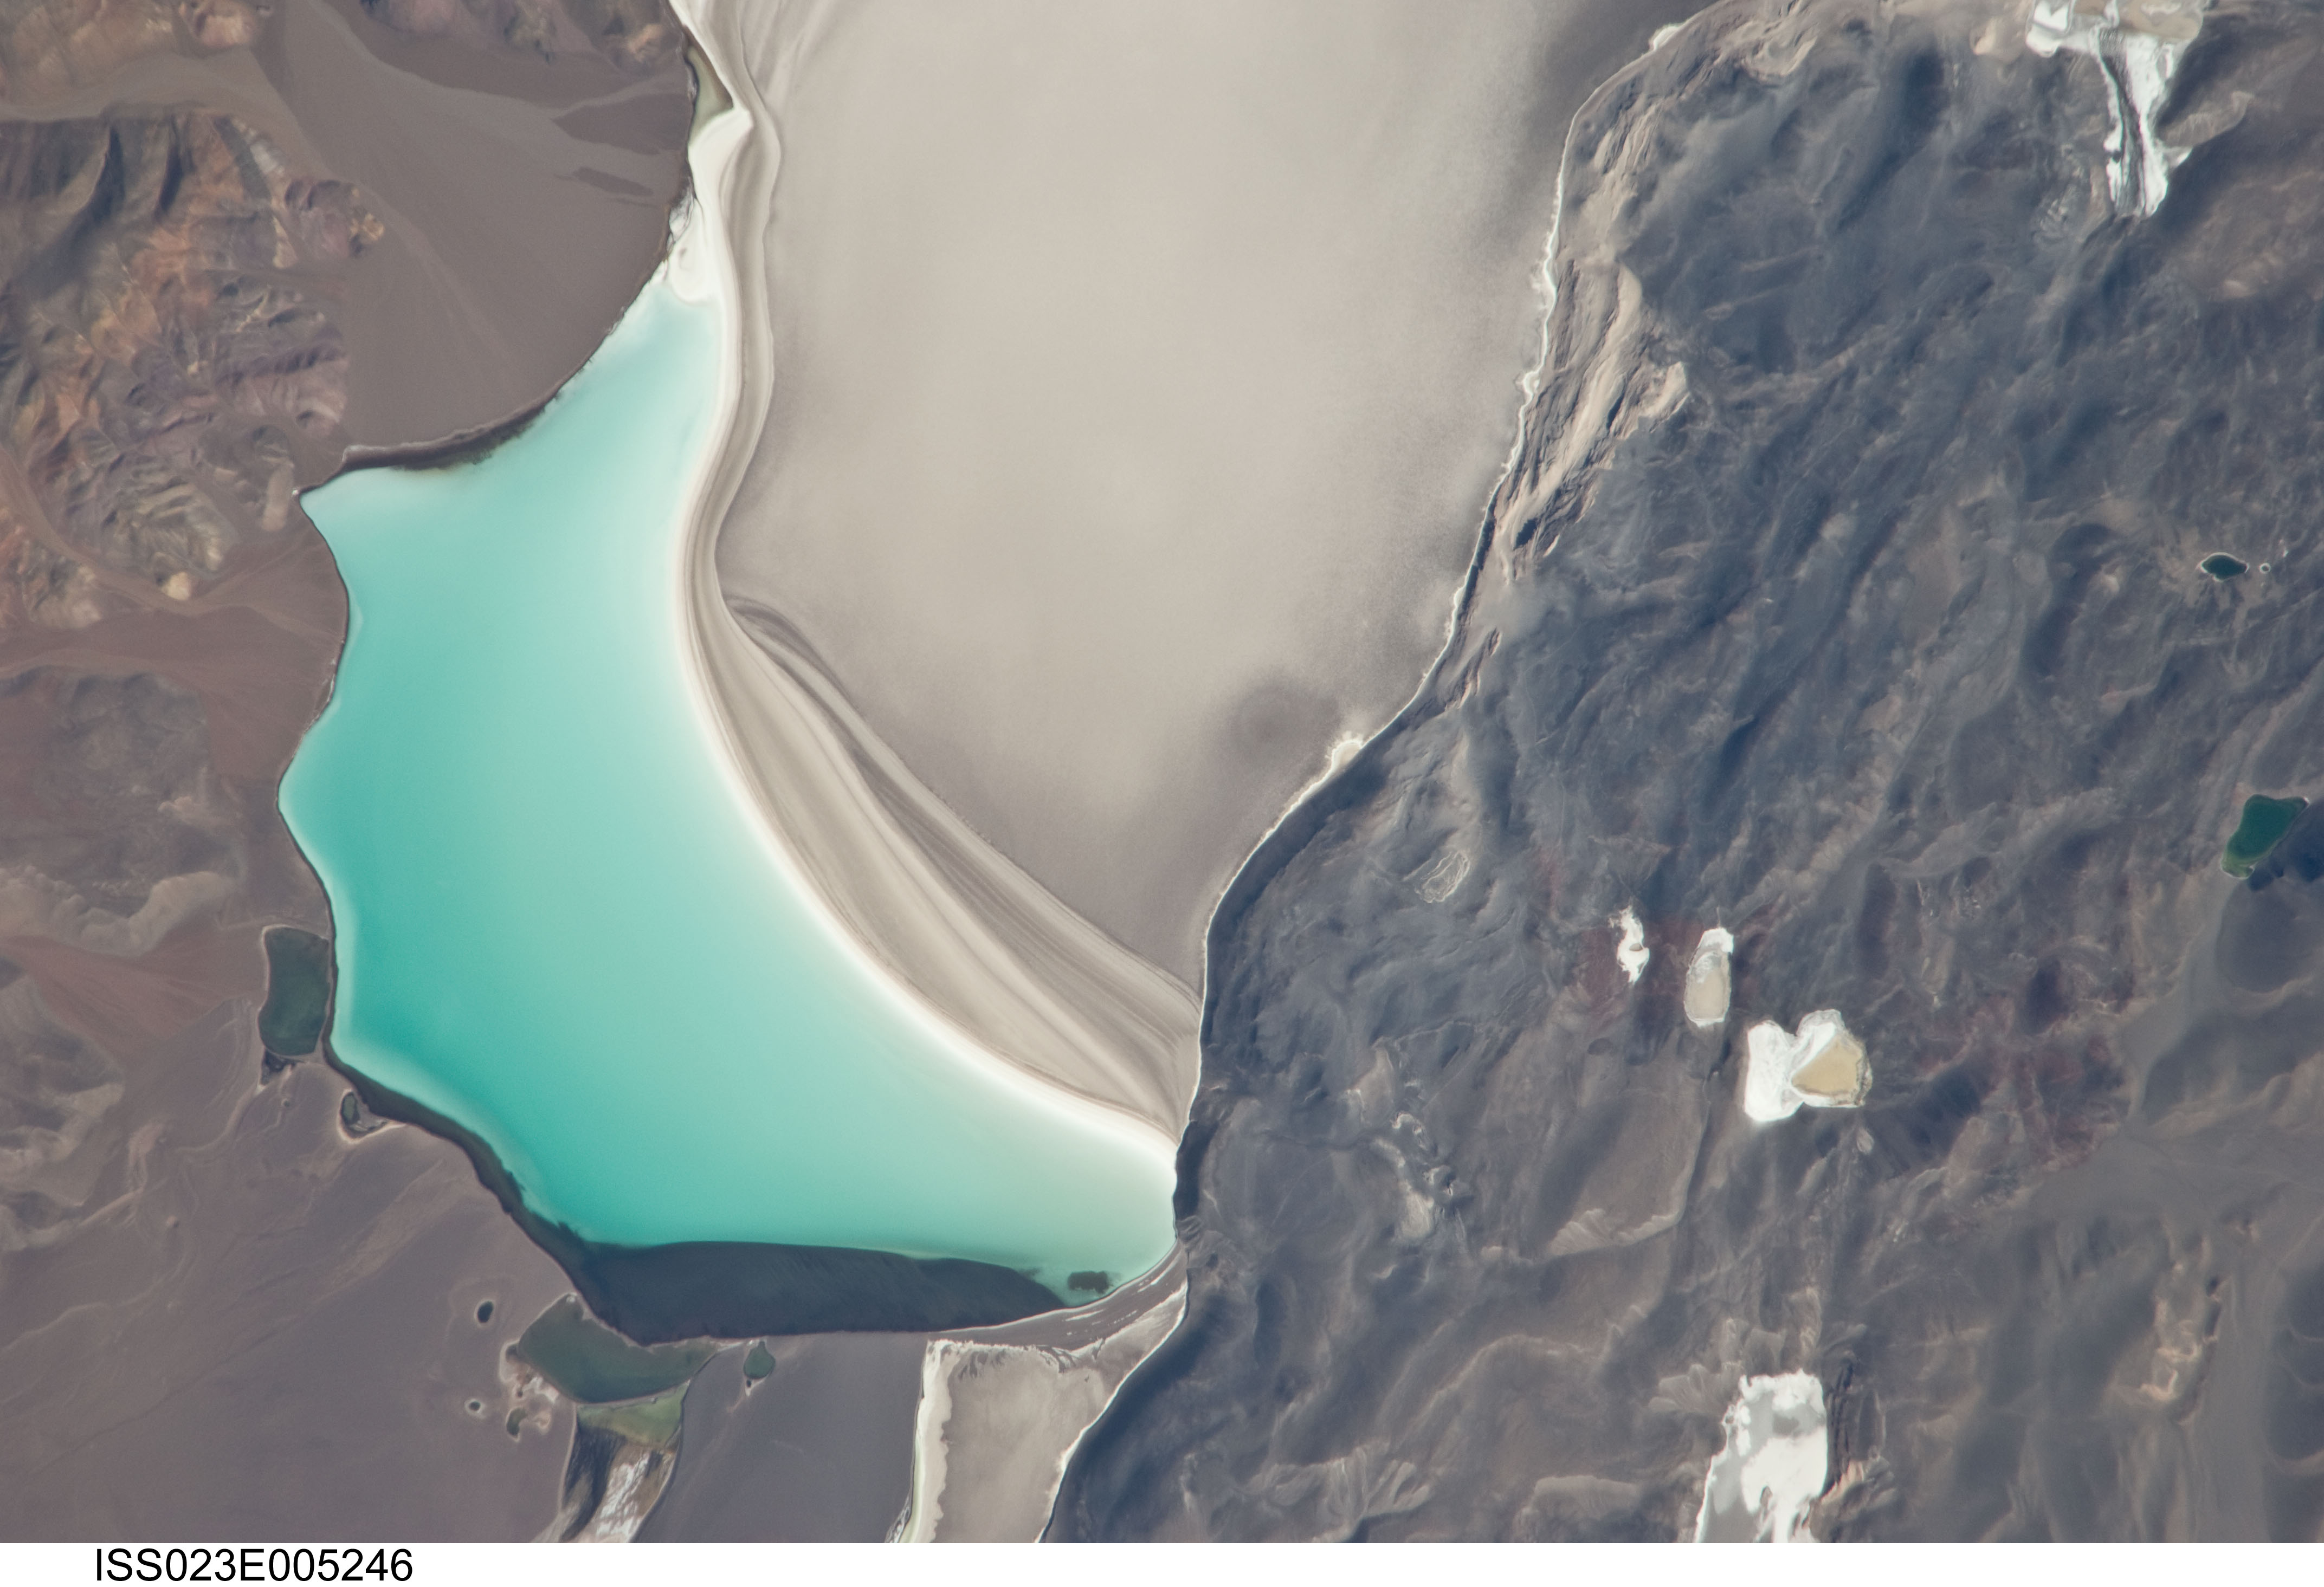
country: ARGENTINA
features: SALT FLATS OF THE GREEN LAKE, MTS., PLAYAS
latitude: -27.6
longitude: -68.6
